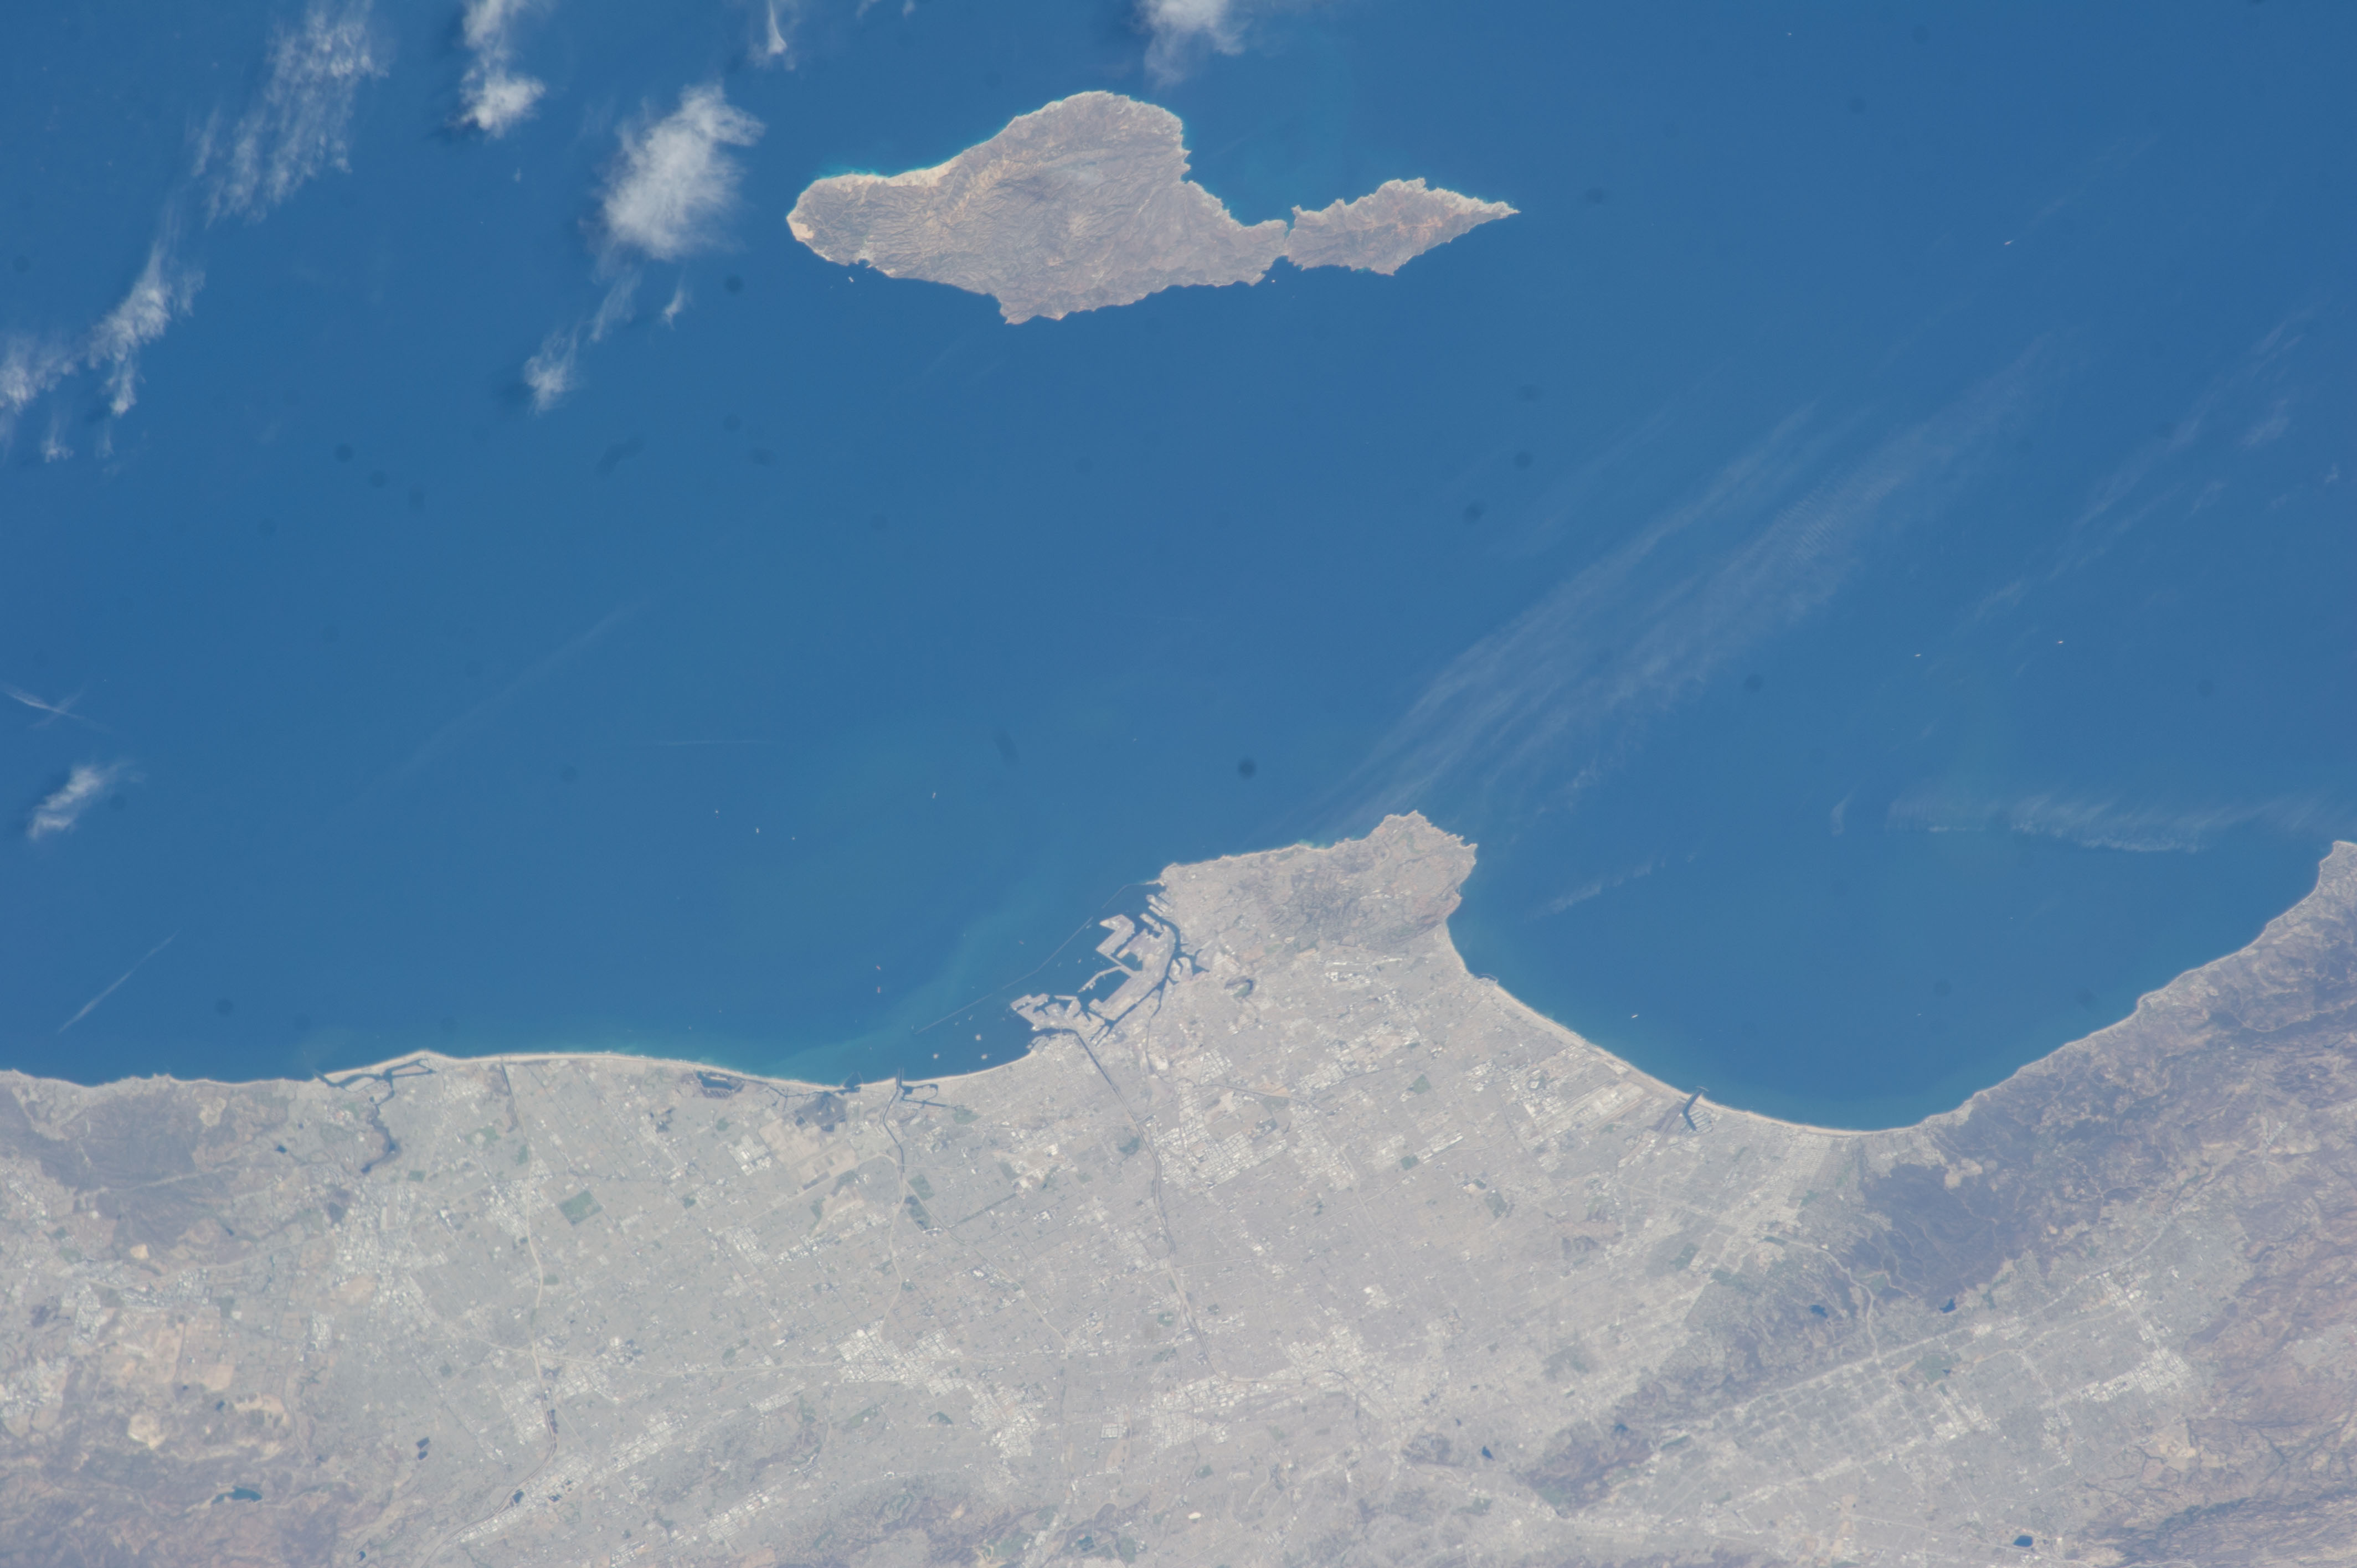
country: USA-CALIFORNIA
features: LOS ANGELES METRO AREA, ANGELES NATIONAL FOREST, PORT O' CALL VILLAGE, CATALINA ISLAND
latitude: 33.7
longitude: -118.3
